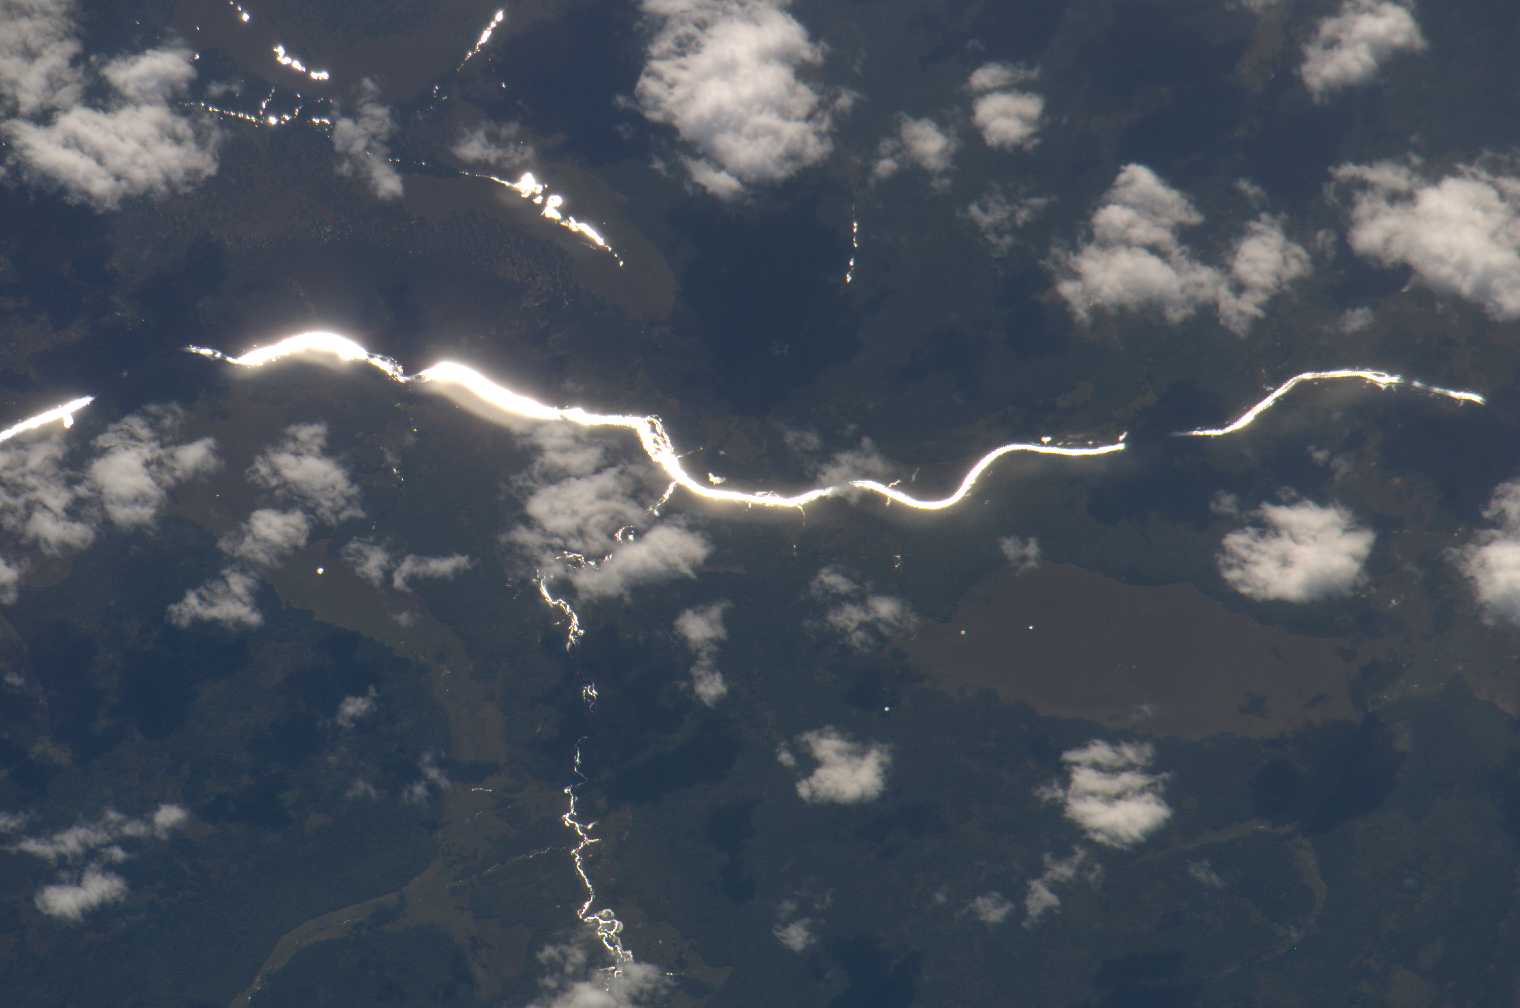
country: ANGOLA
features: ZAMBEZI R., SUNGLINT
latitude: -11.7
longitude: 23.1
